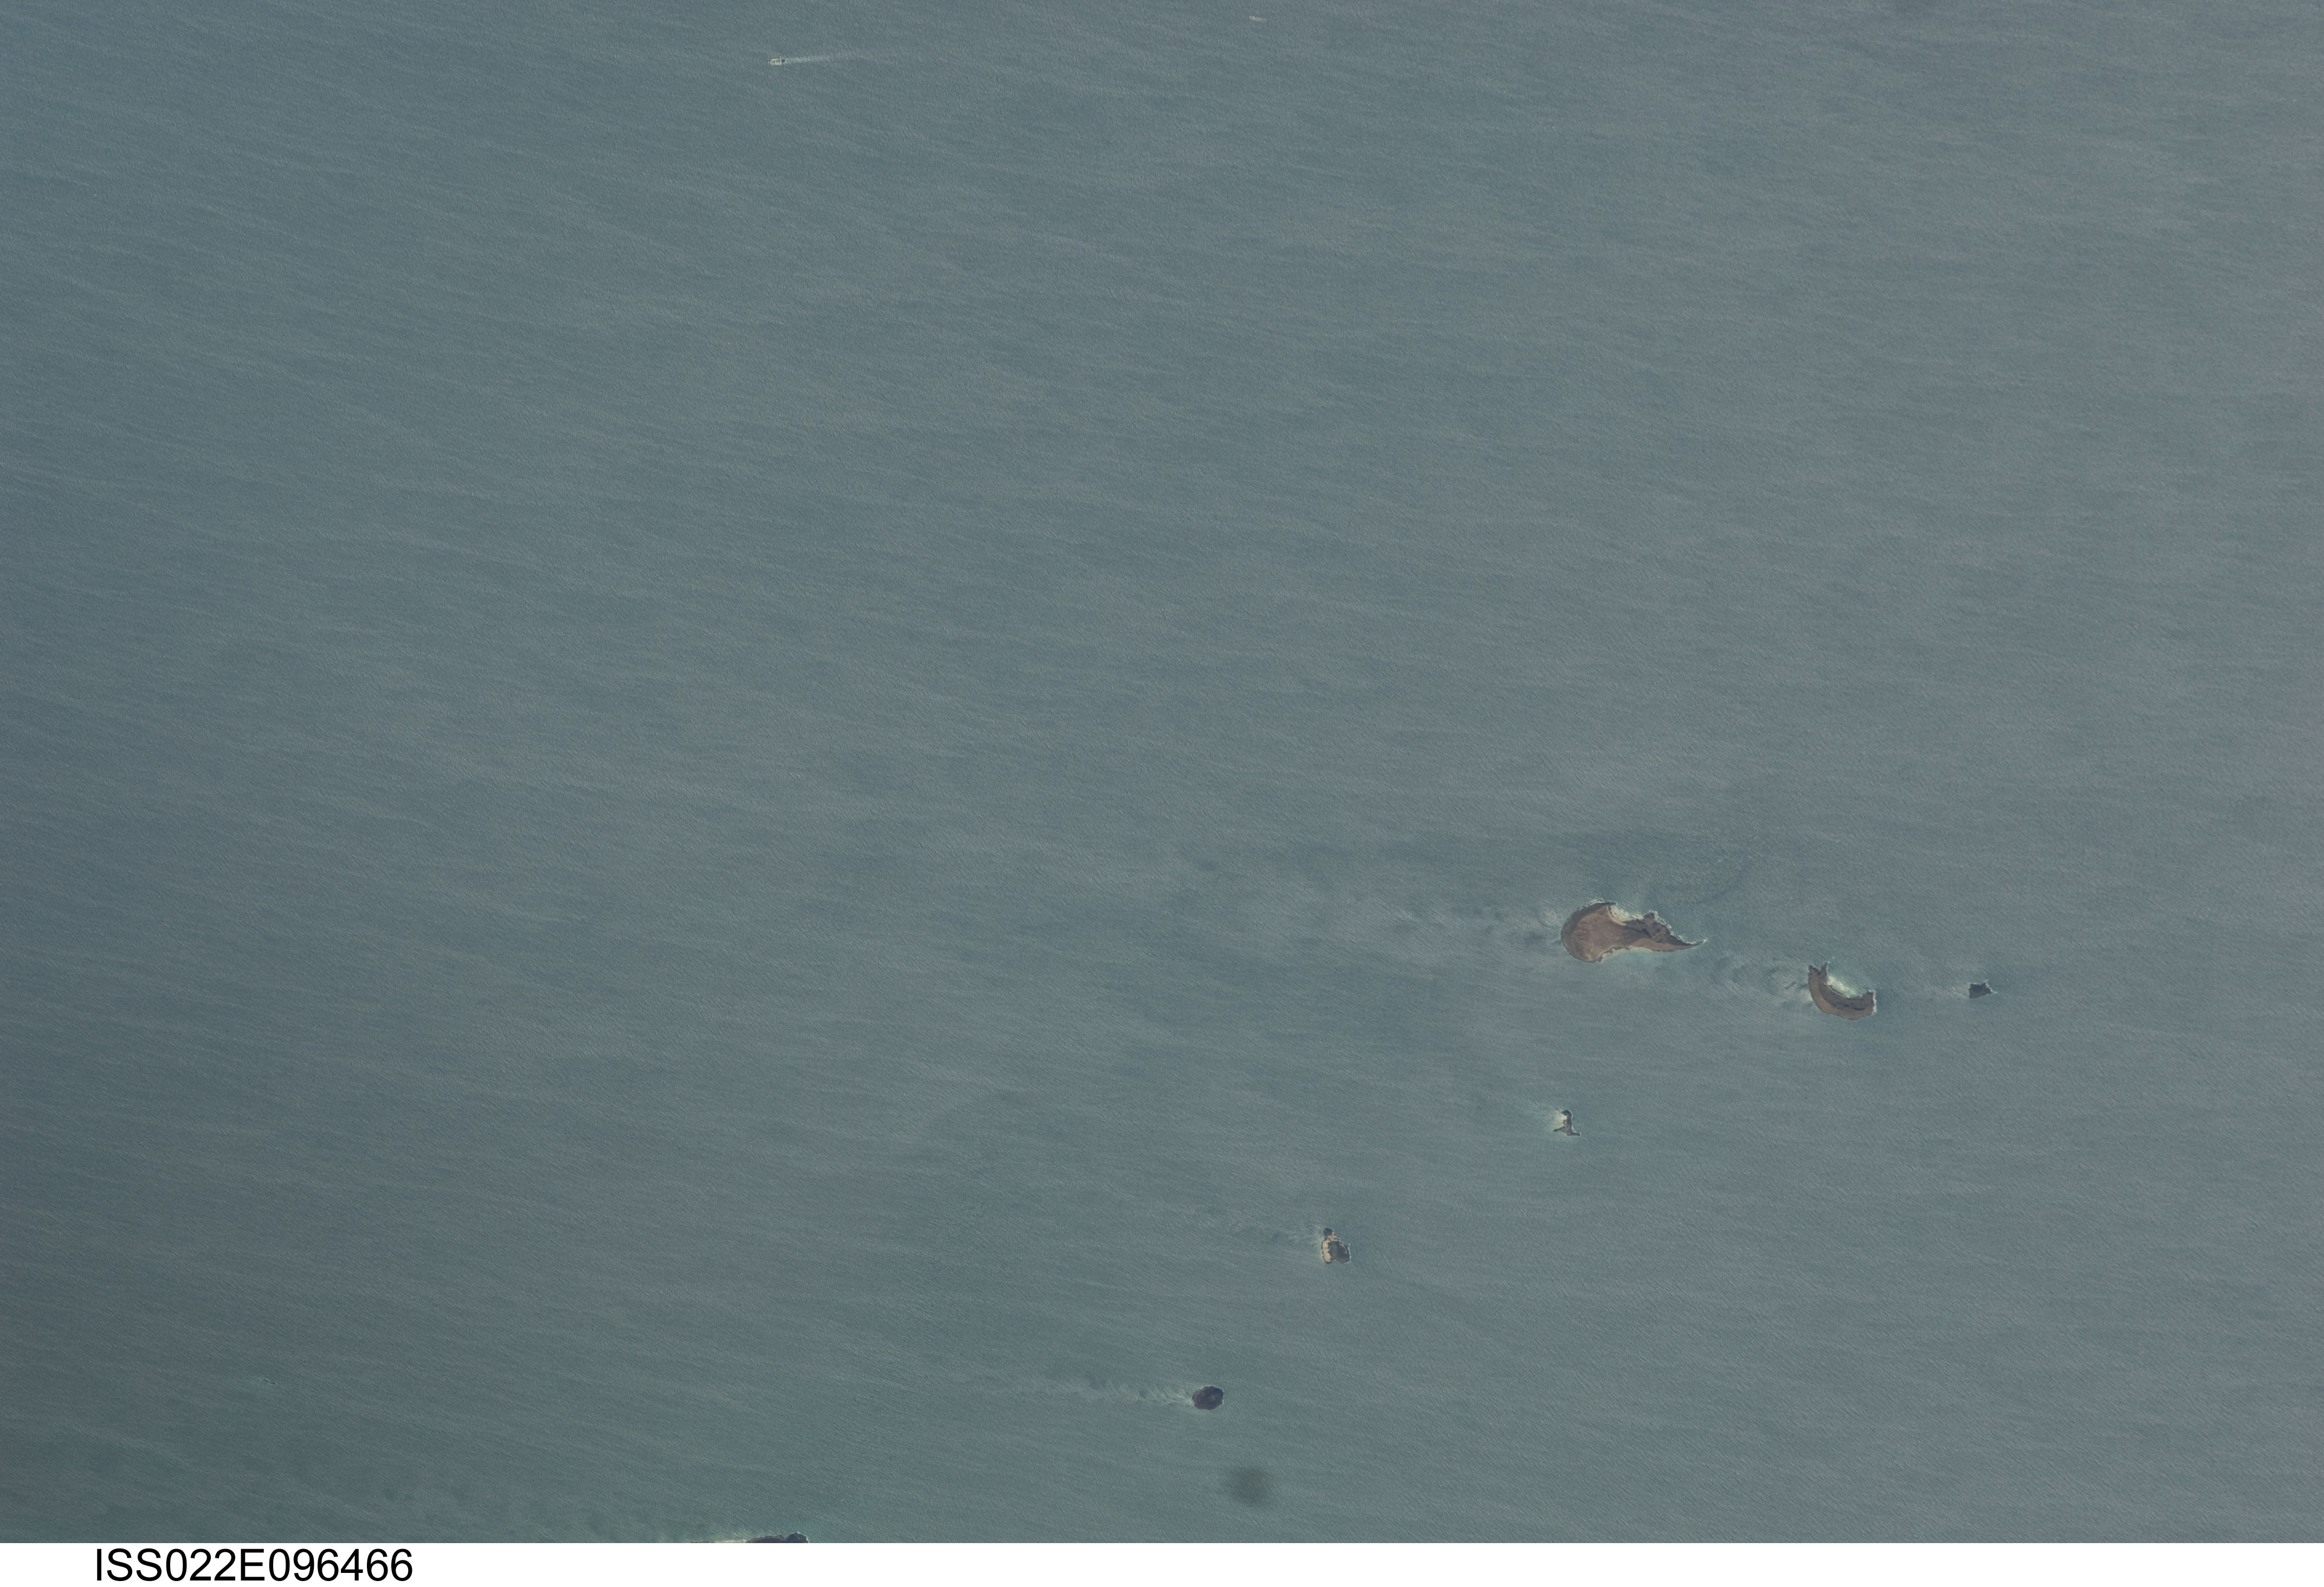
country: DJIBOUTI
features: STRAIT OF MANDAB, ISLANDS
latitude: 12.5
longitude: 43.4
